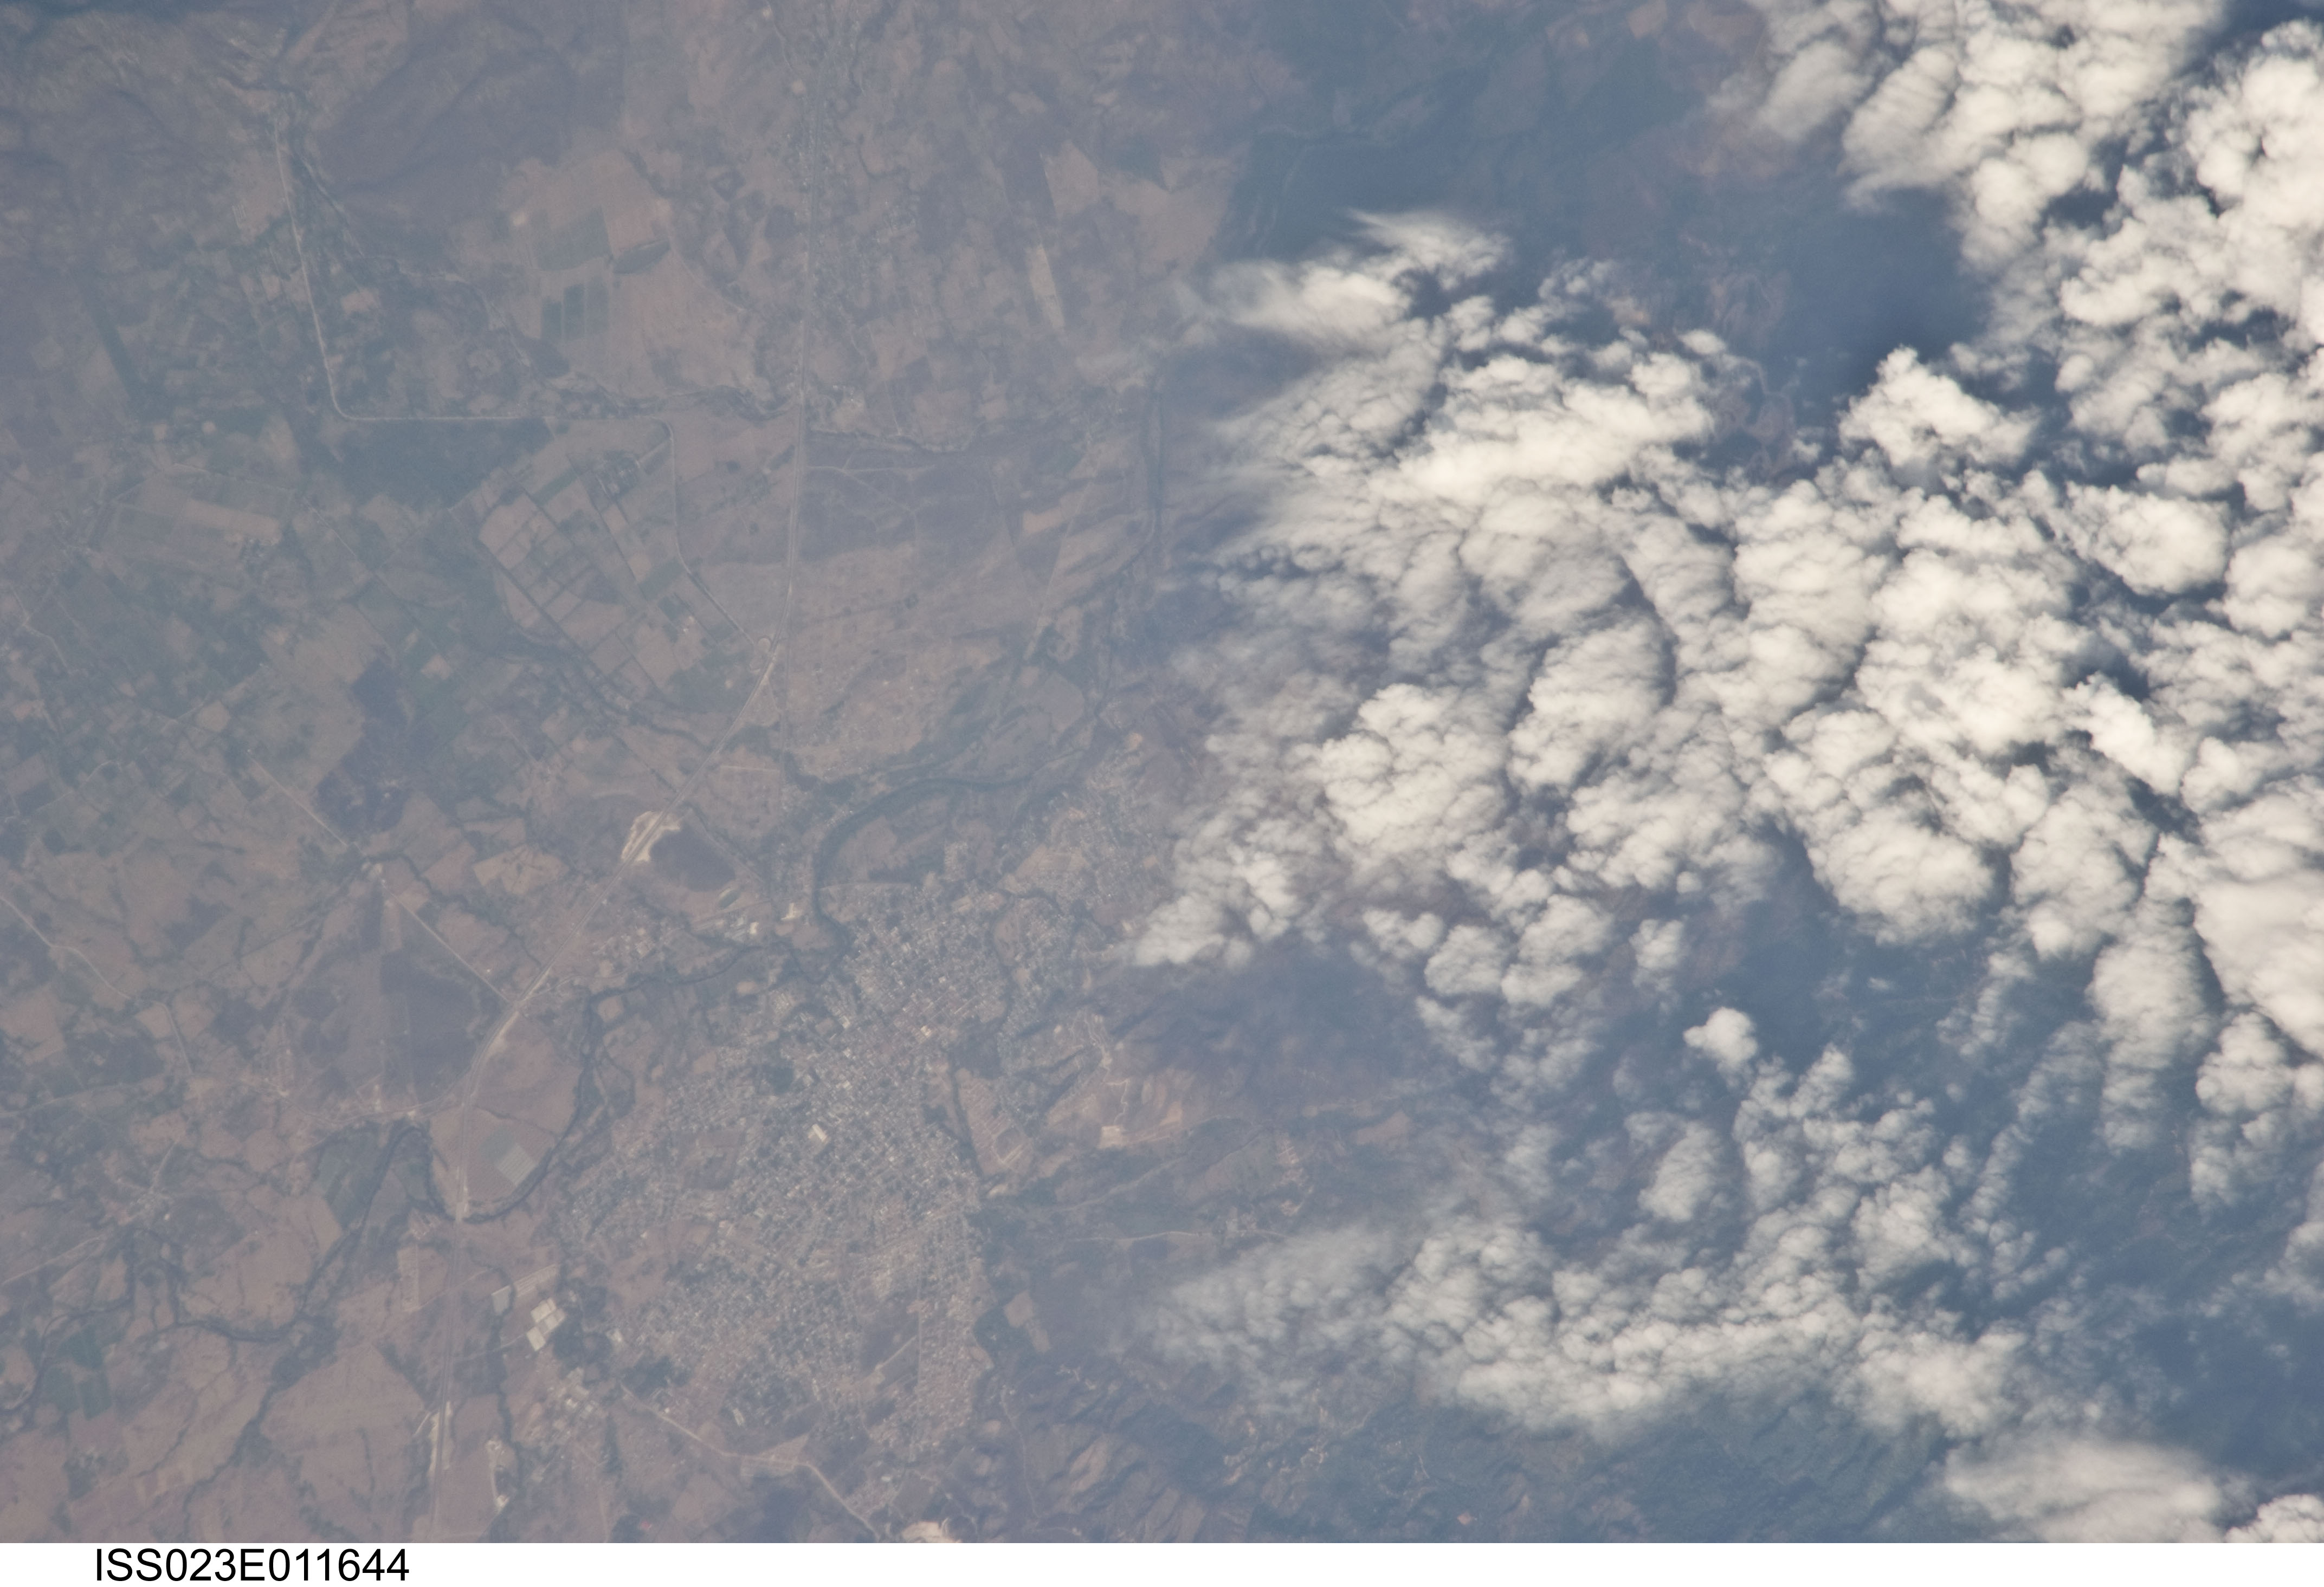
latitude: 14.5
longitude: -87.7
